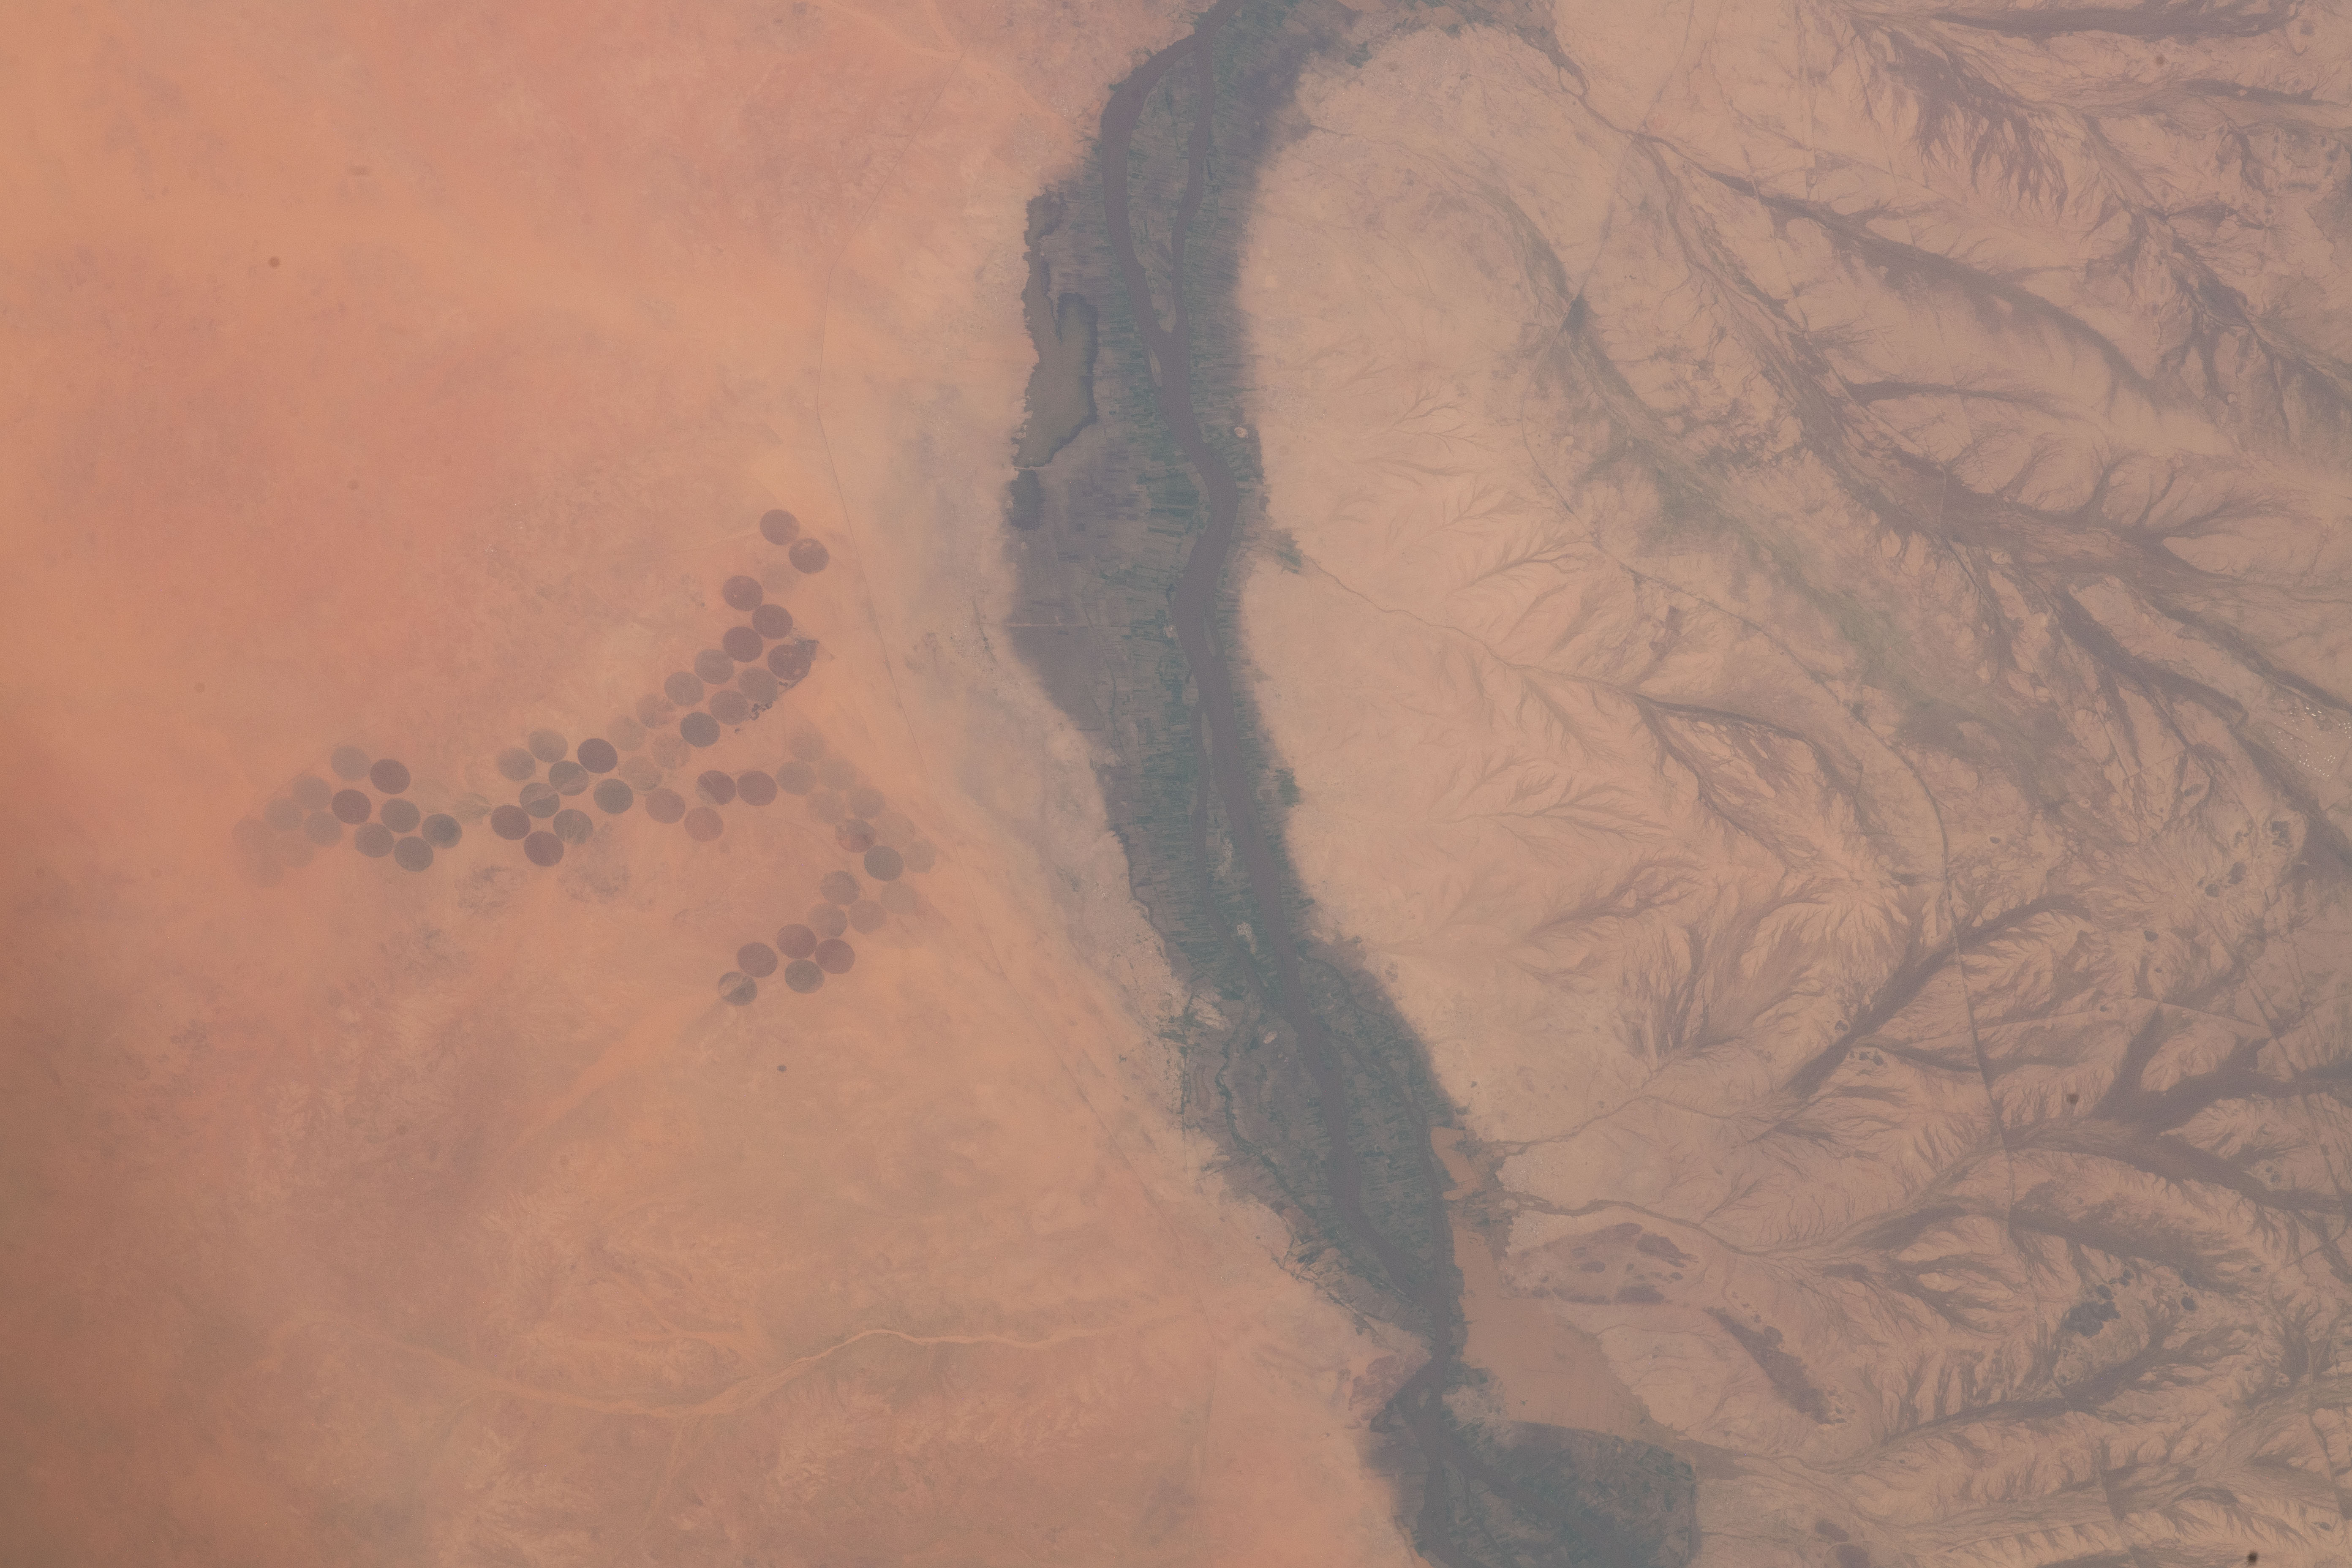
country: SUDAN
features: NILE RIVER, WAD HAMID, AL BASABIR
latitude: 16.5
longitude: 32.8
